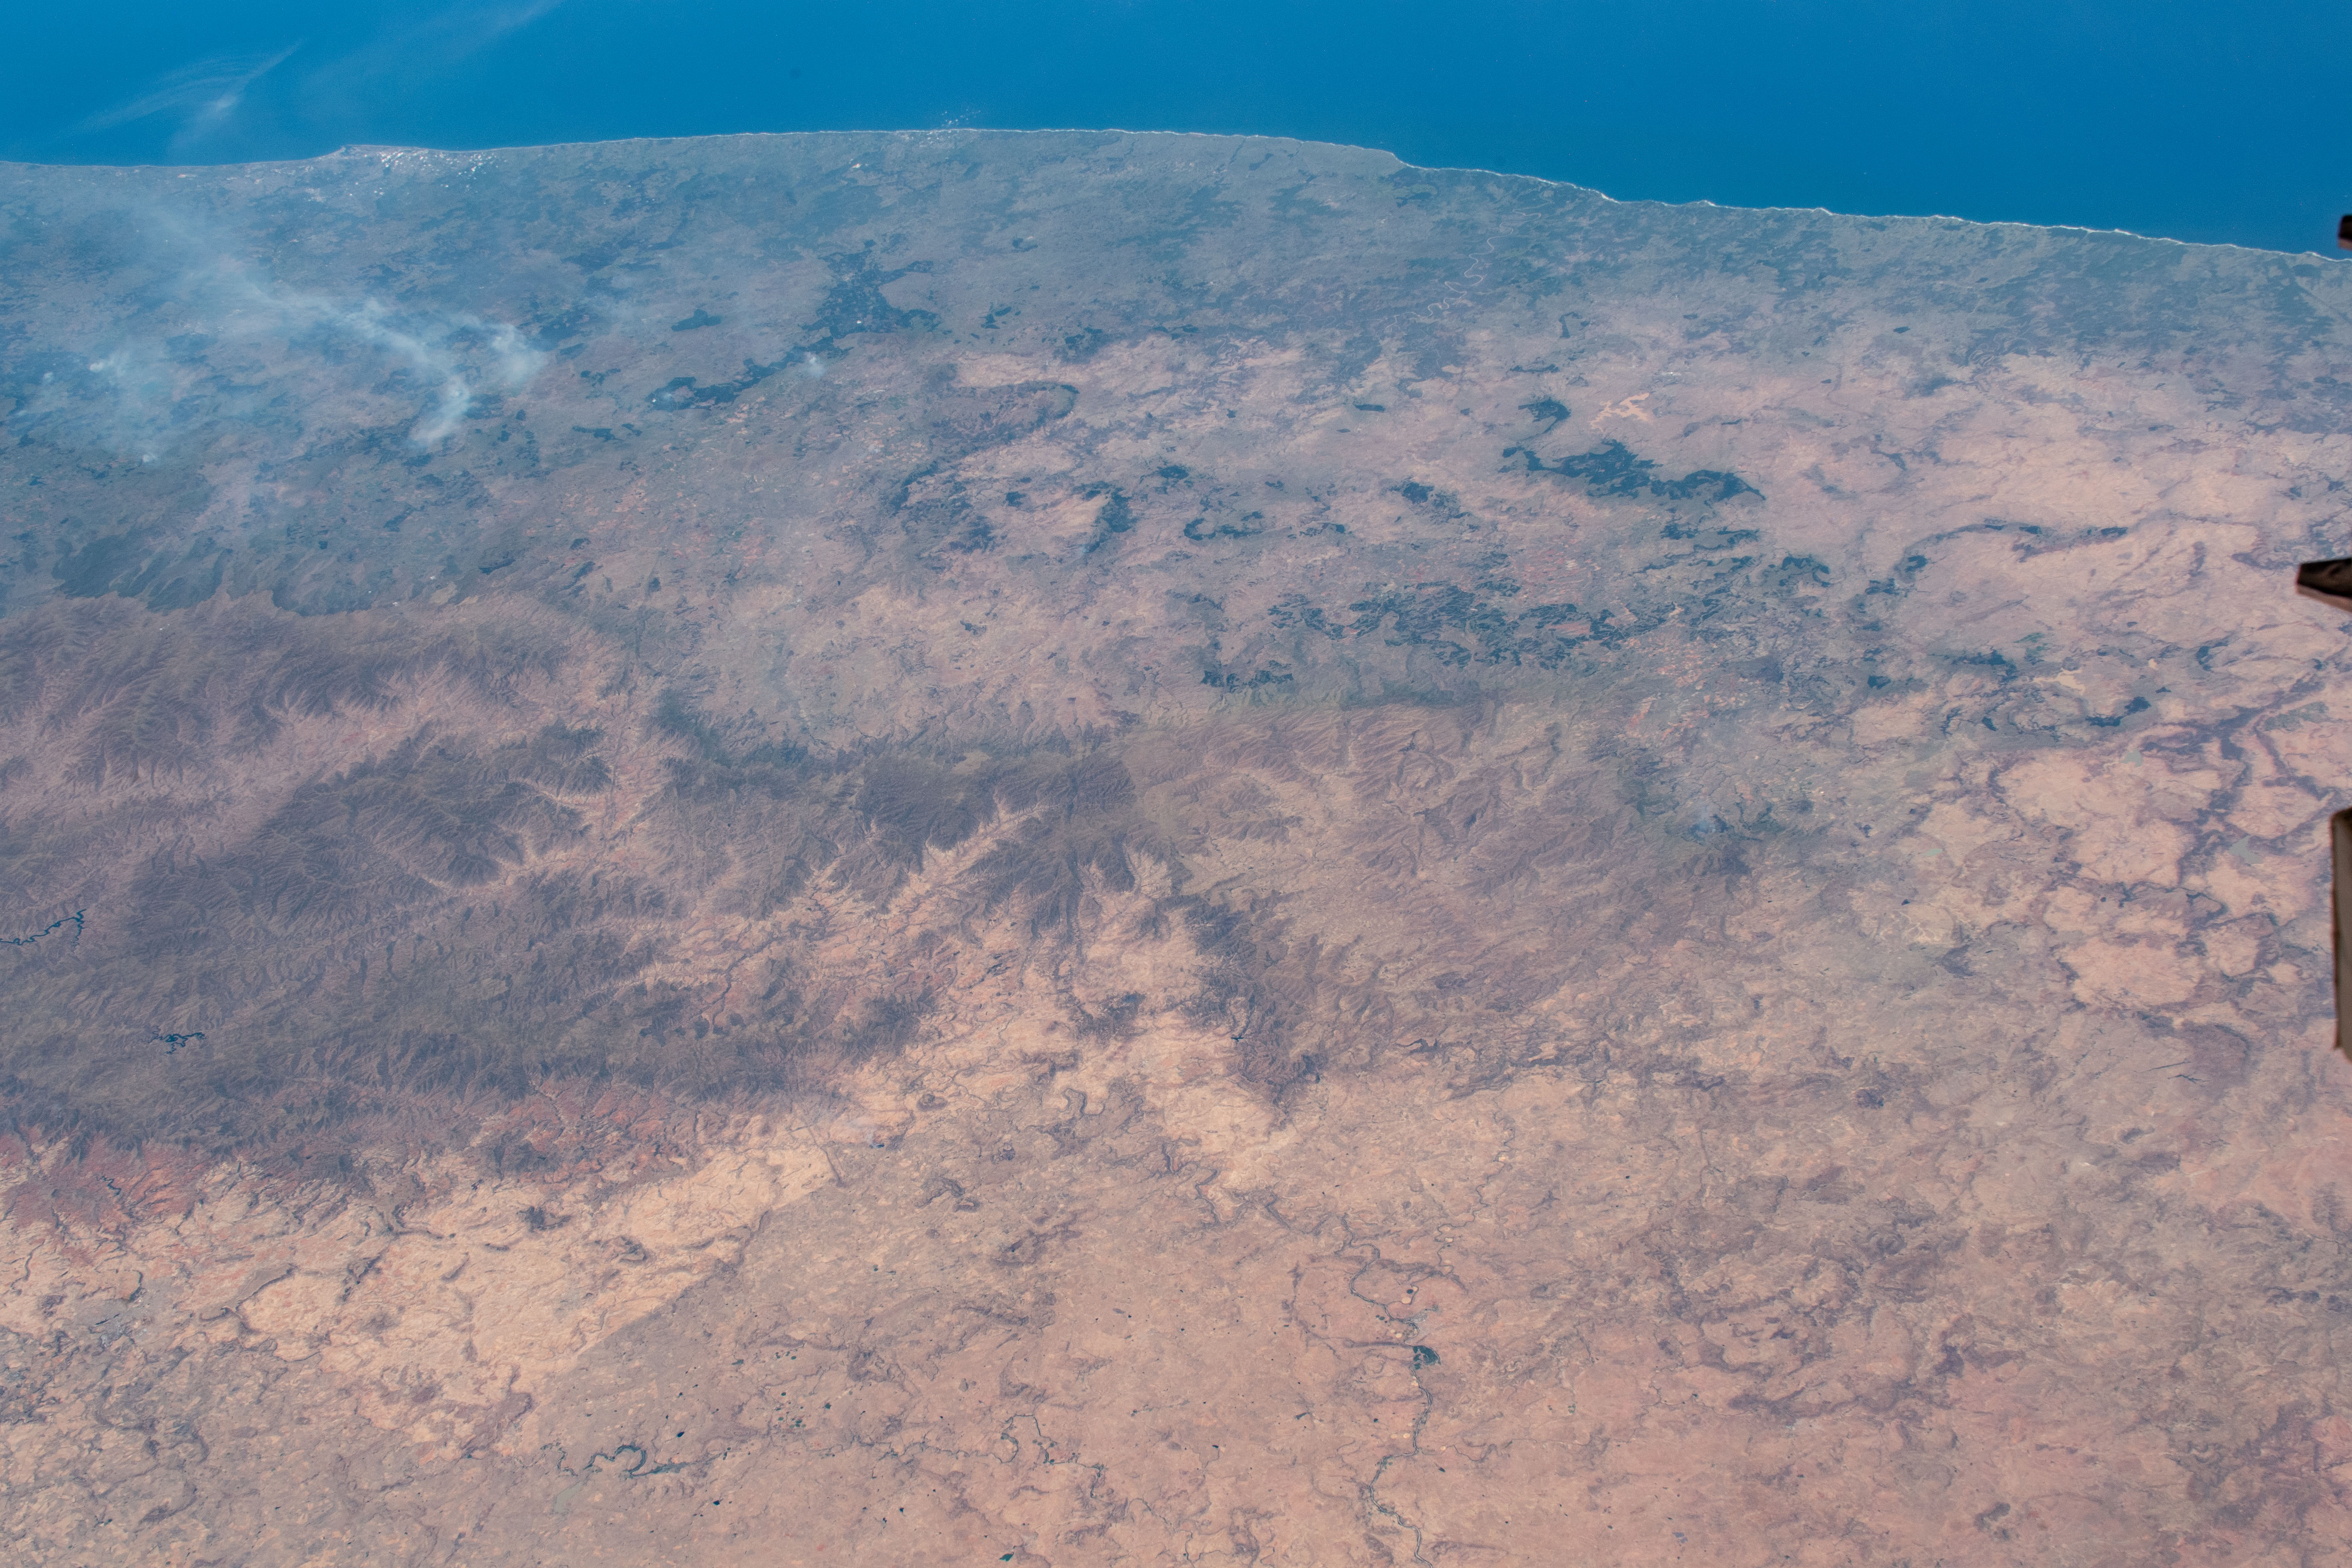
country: REPUBLIC SOUTH AFRICA
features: LESOTHO
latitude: -30.5
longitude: 28.0
